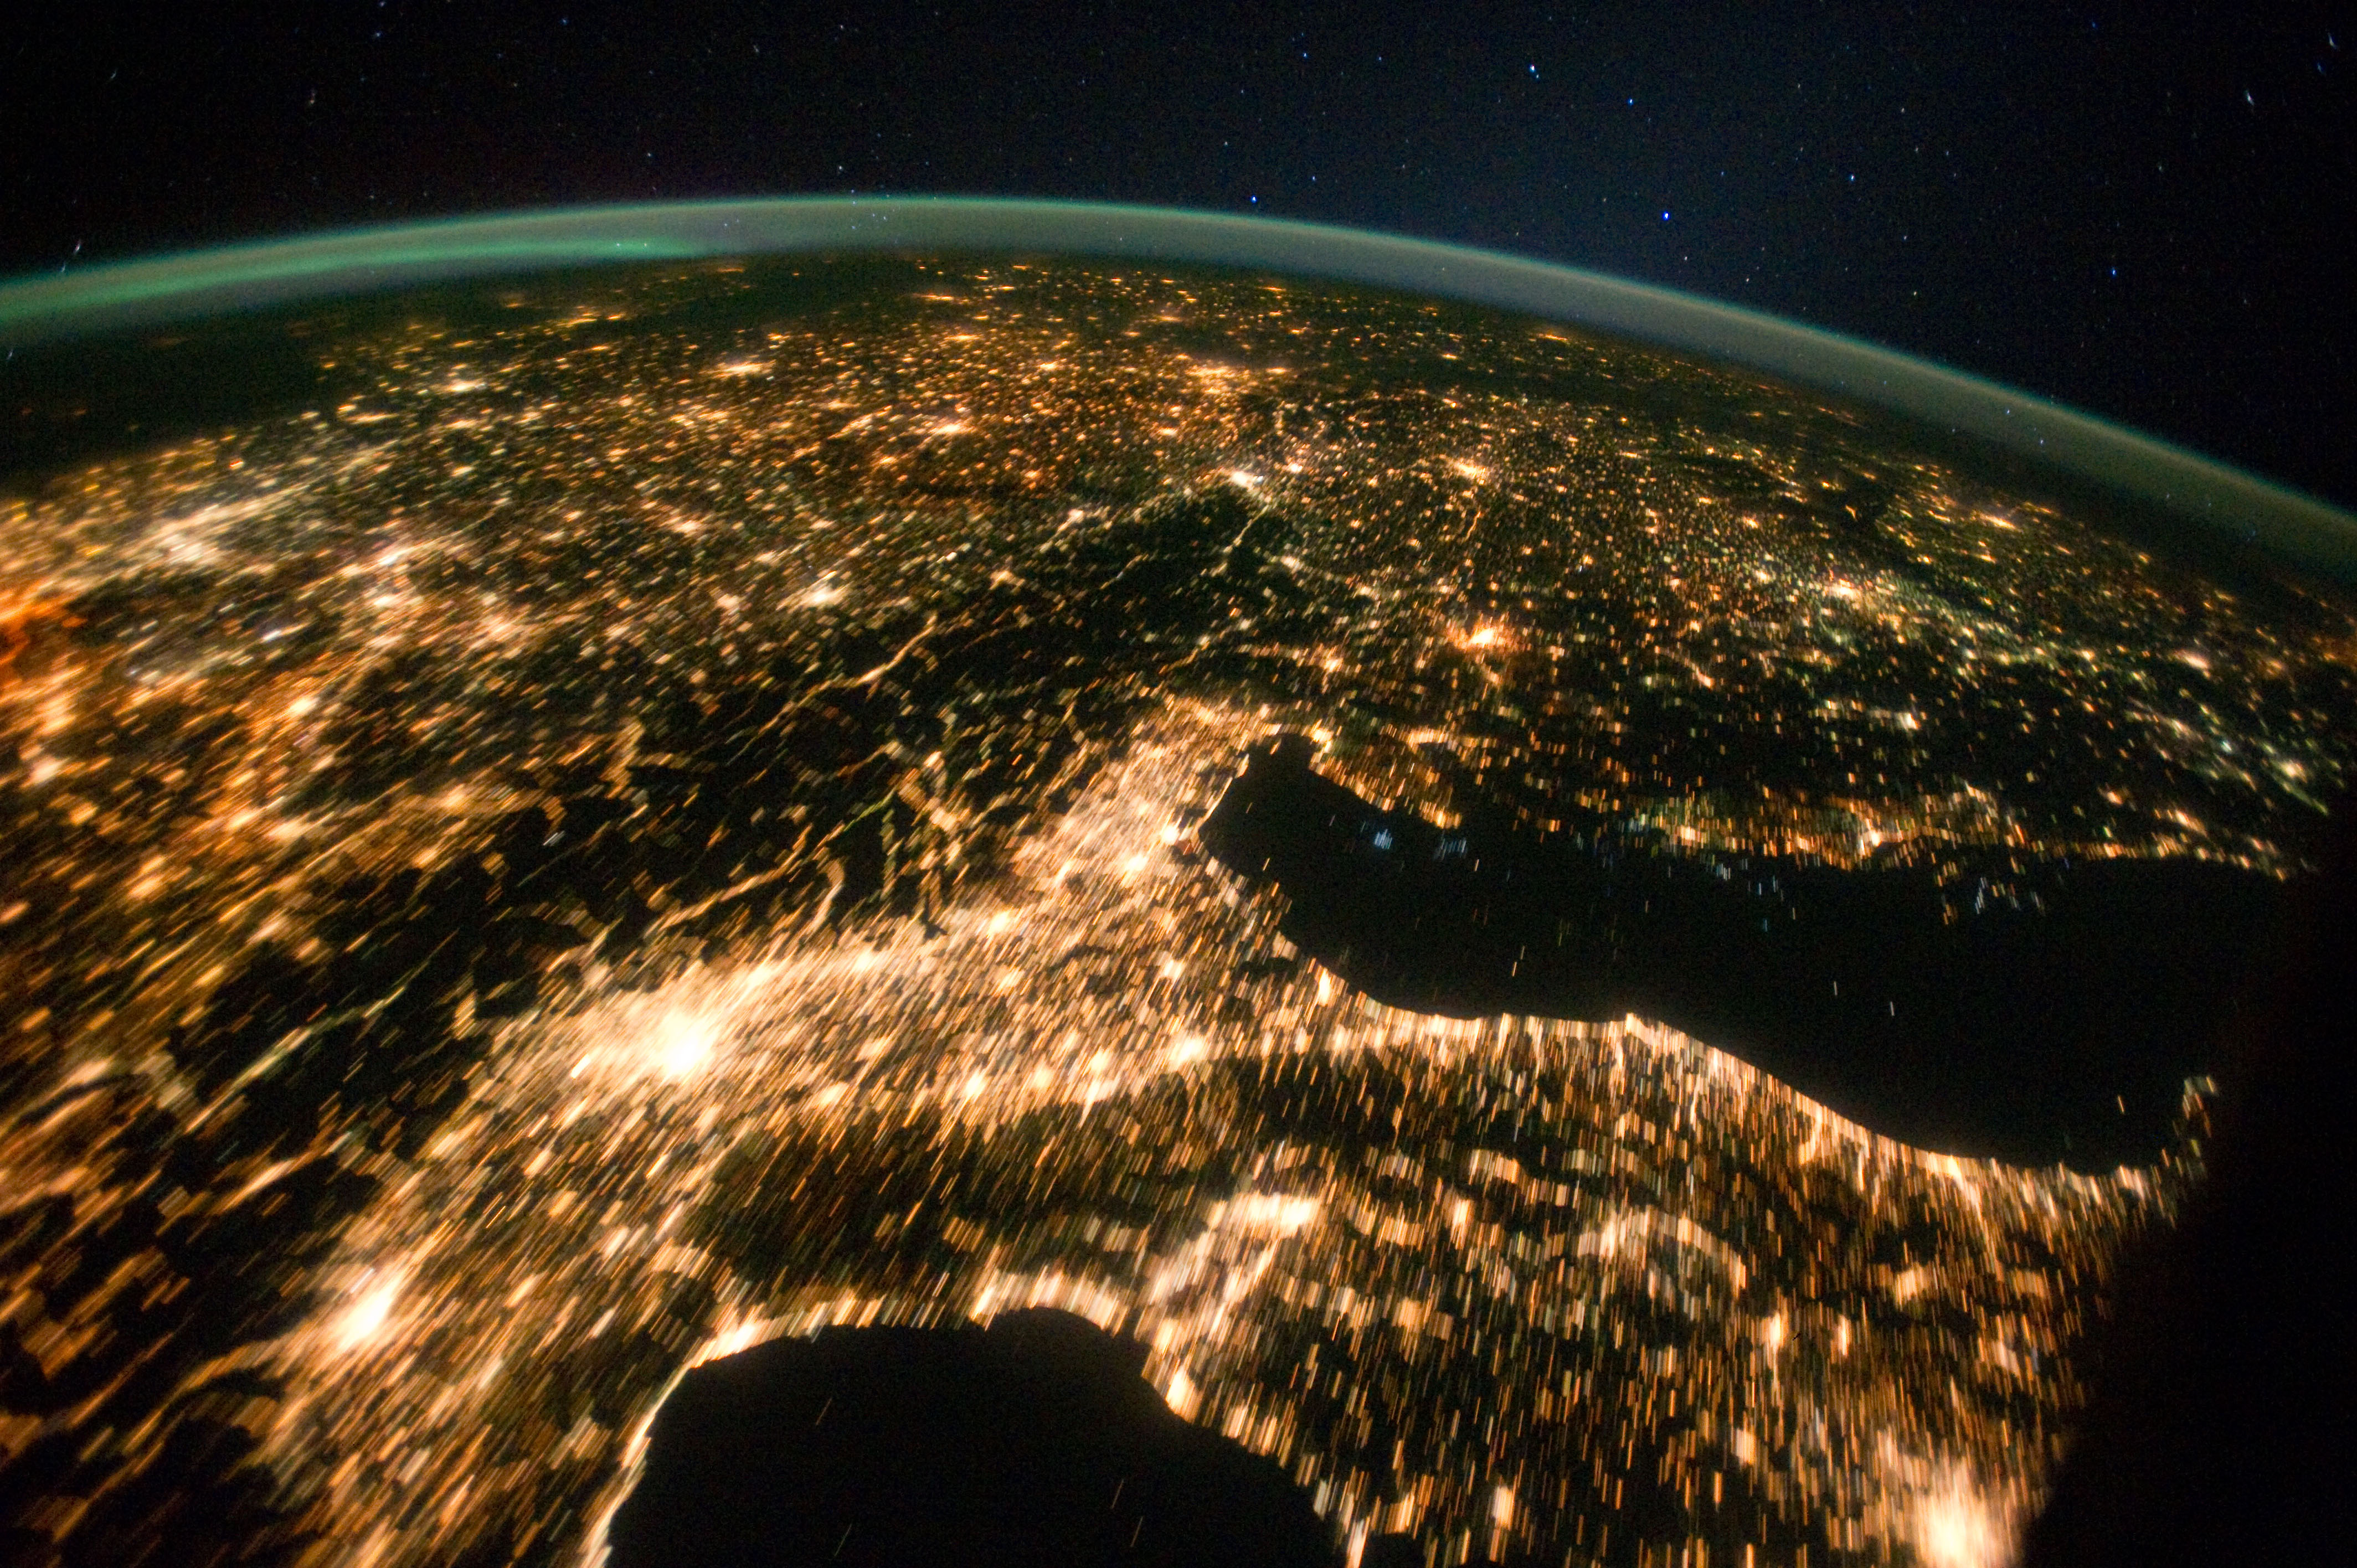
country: ITALY
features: PAN, ITALY, GERMANY, POLAND, HUNGARY AT NIGHT
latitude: 46.0
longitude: 13.0
